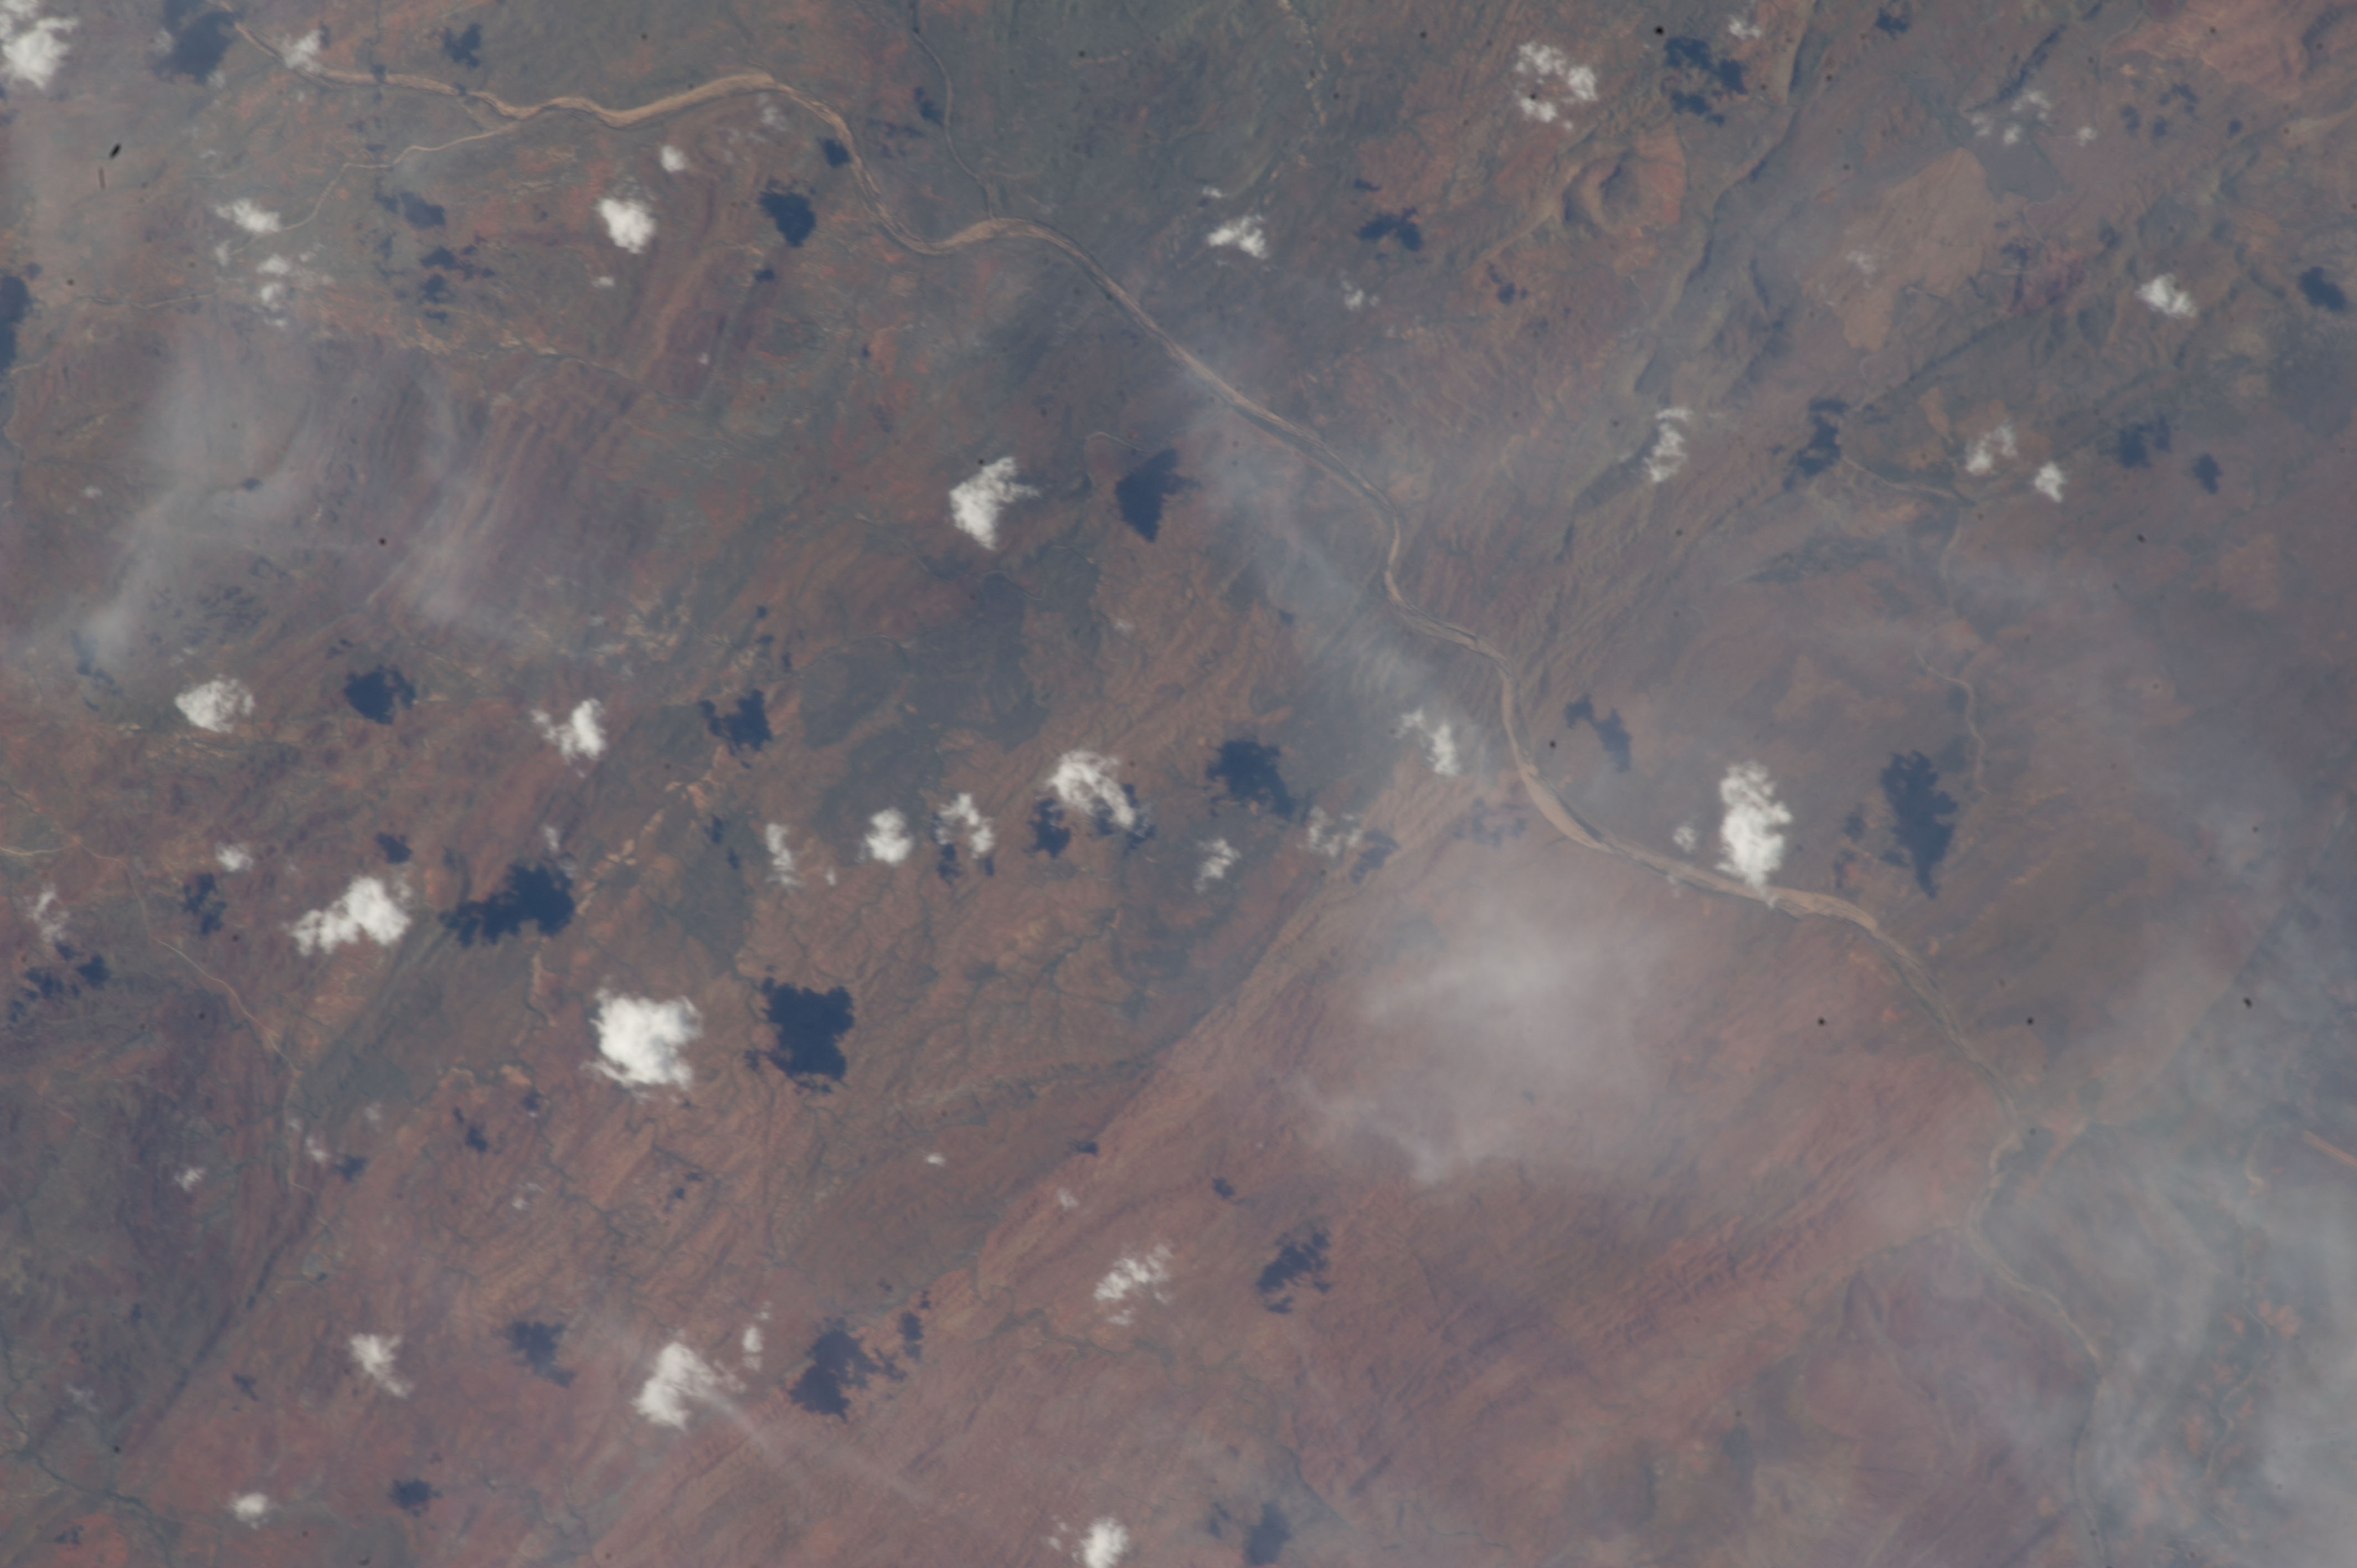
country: AUSTRALIA-WA
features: ORD RIVER, RIDGES, DISSECTED PLATEAU, RAVINES
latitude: -17.5
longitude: 128.0
